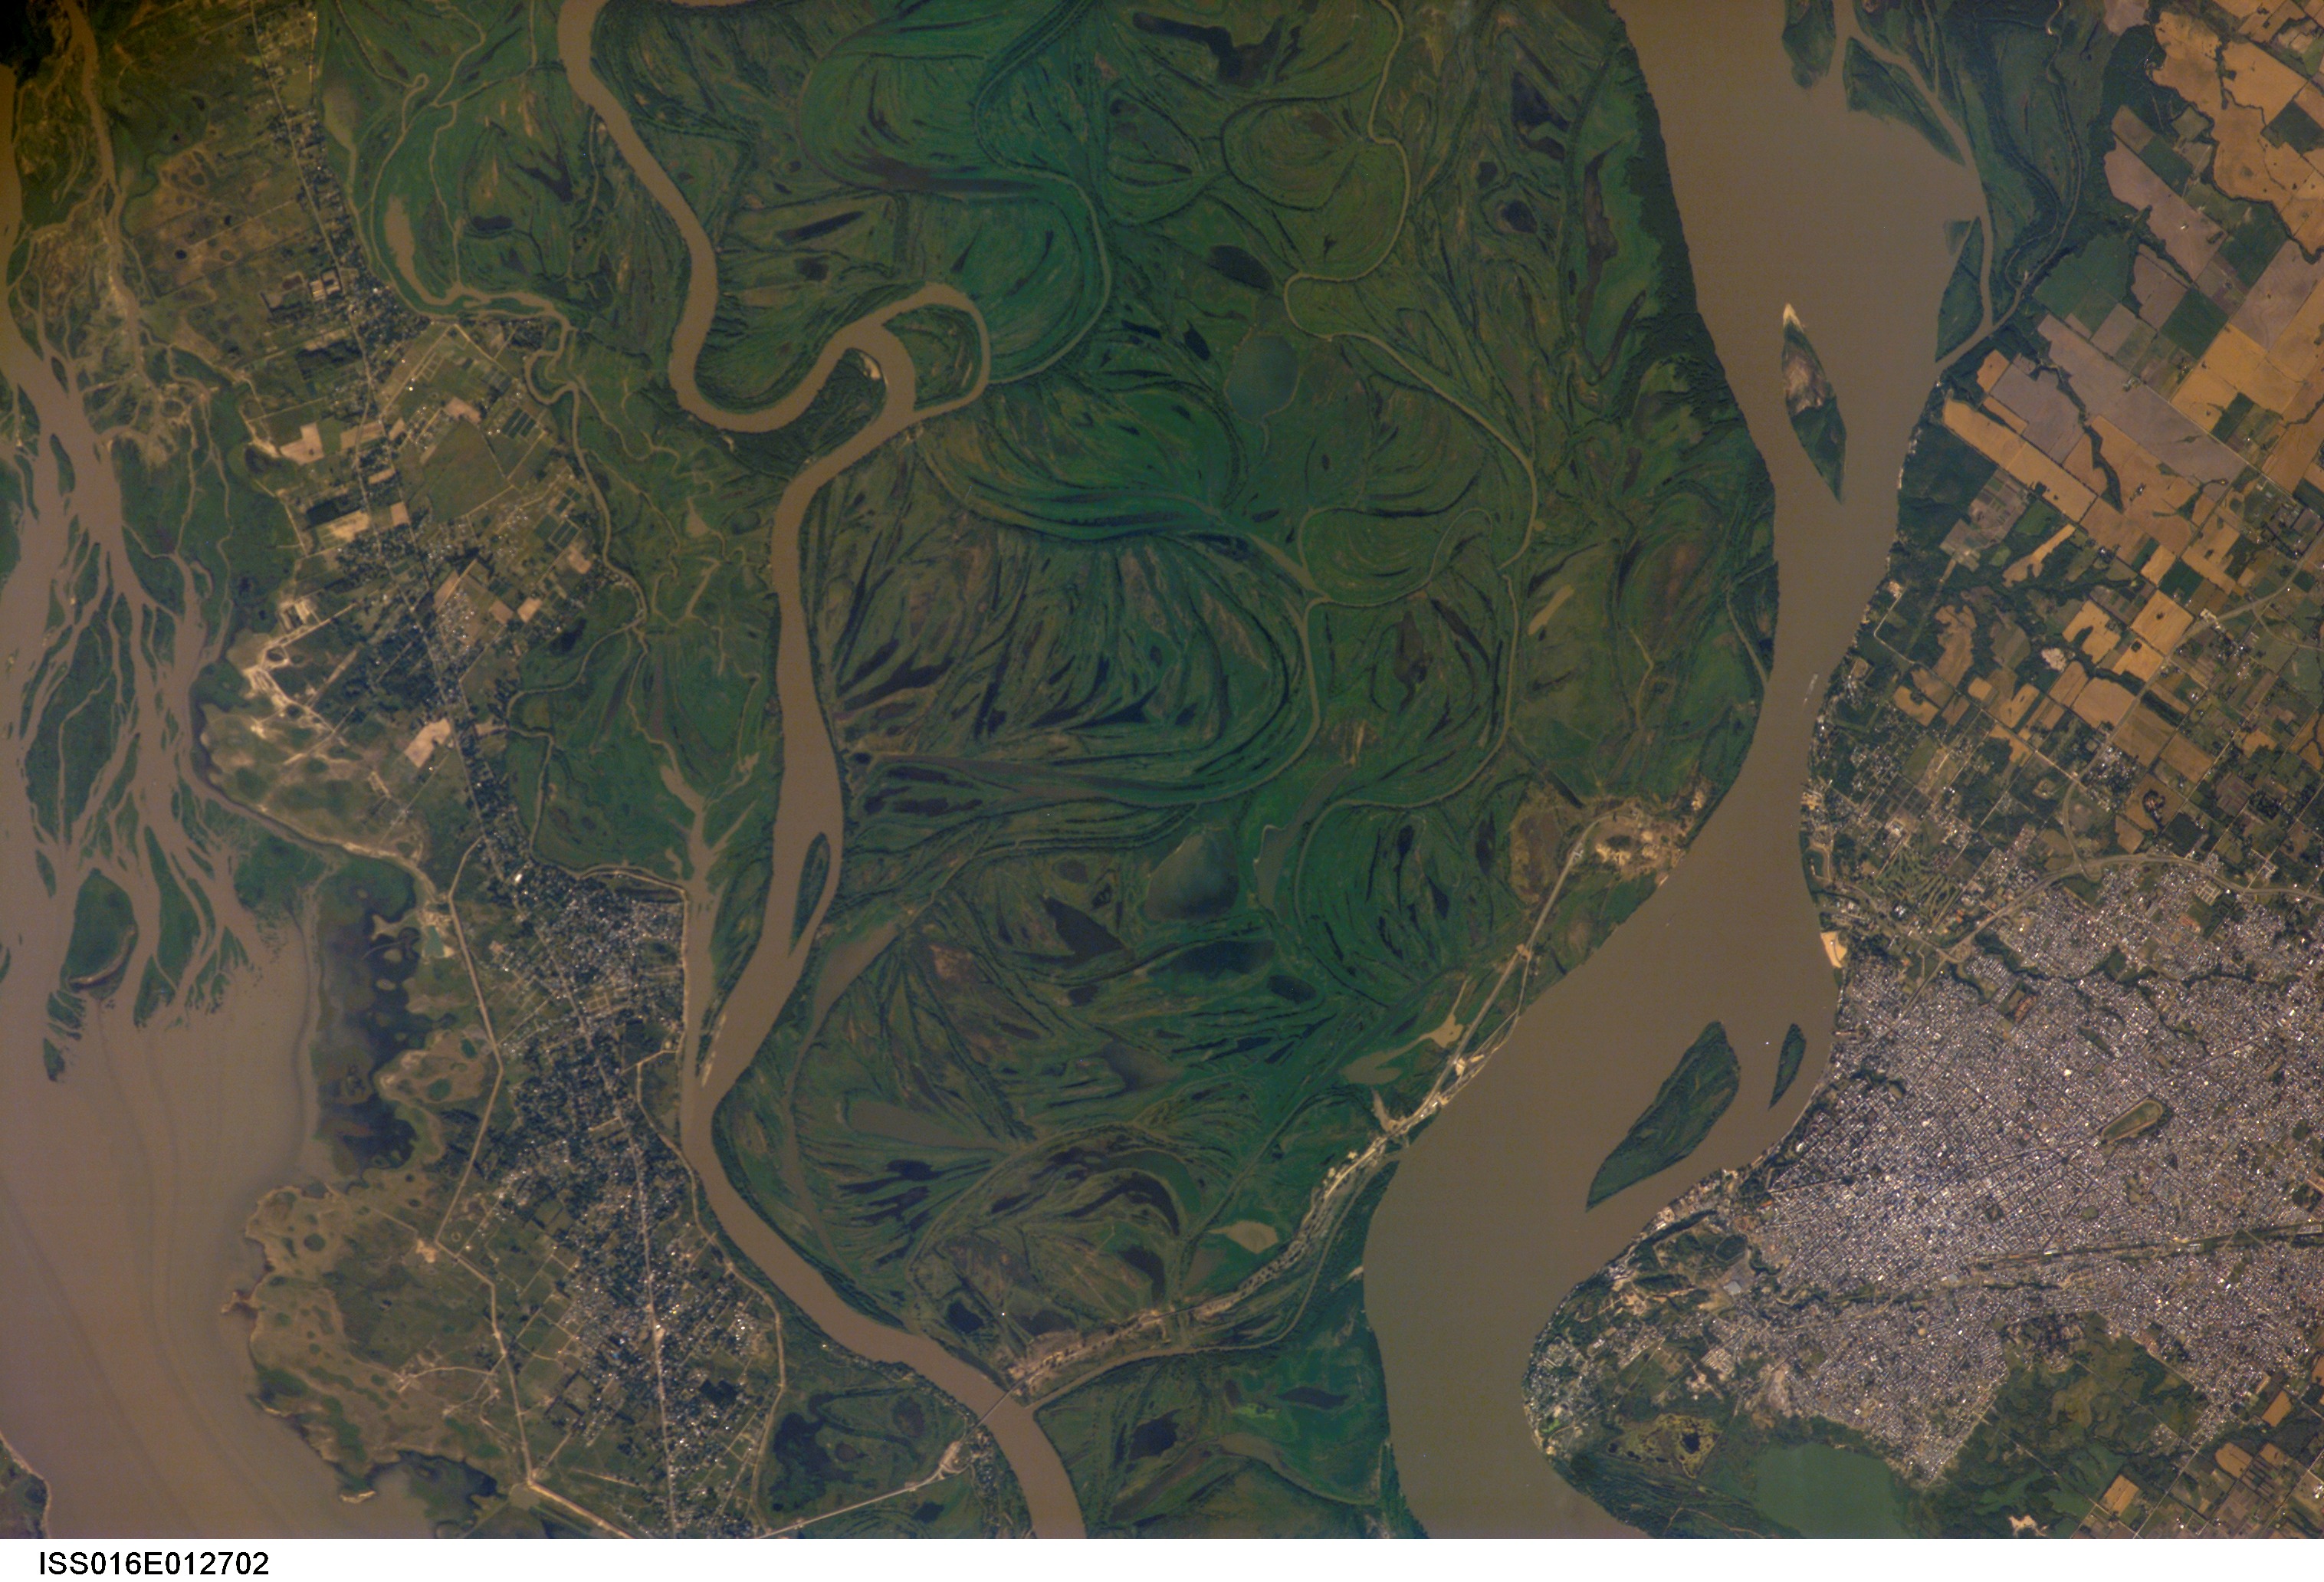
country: ARGENTINA
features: PARANA, PARANA RIVER, AGR.
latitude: -31.6
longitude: -60.5
